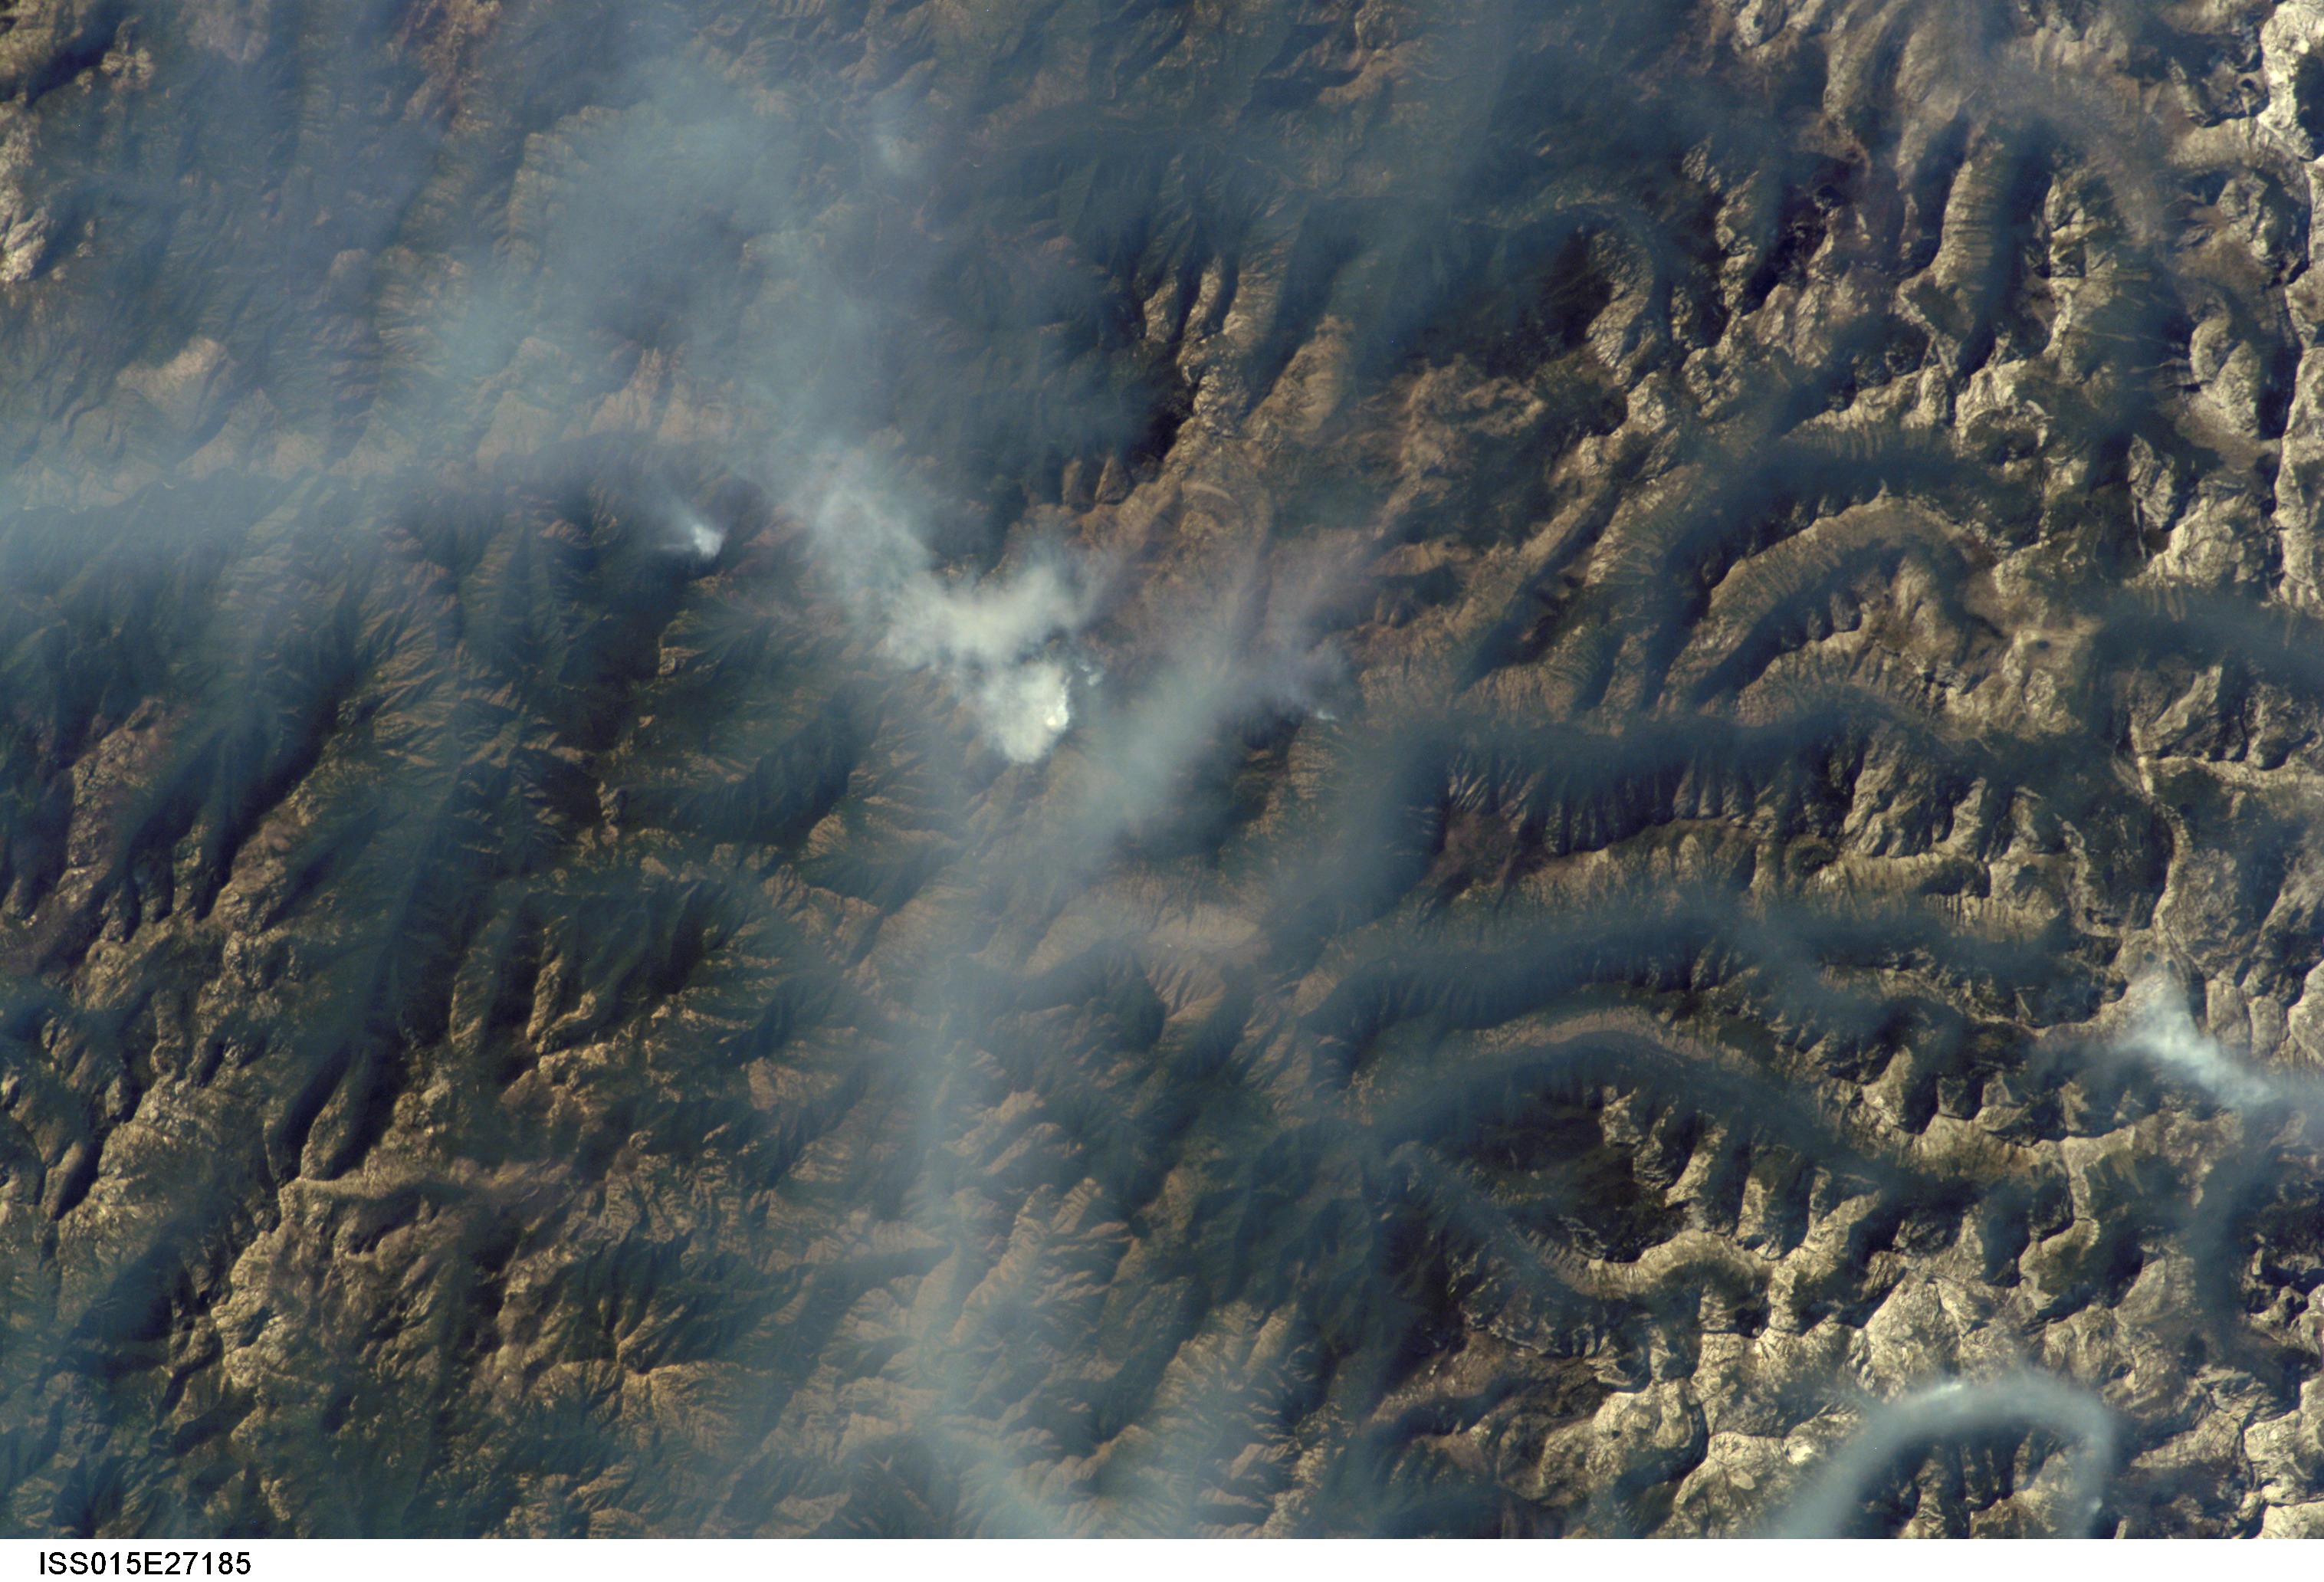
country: USA-IDAHO
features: BITTERROOT MTS., FOREST, SMOKE PLUMES
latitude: 46.1
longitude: -114.8
